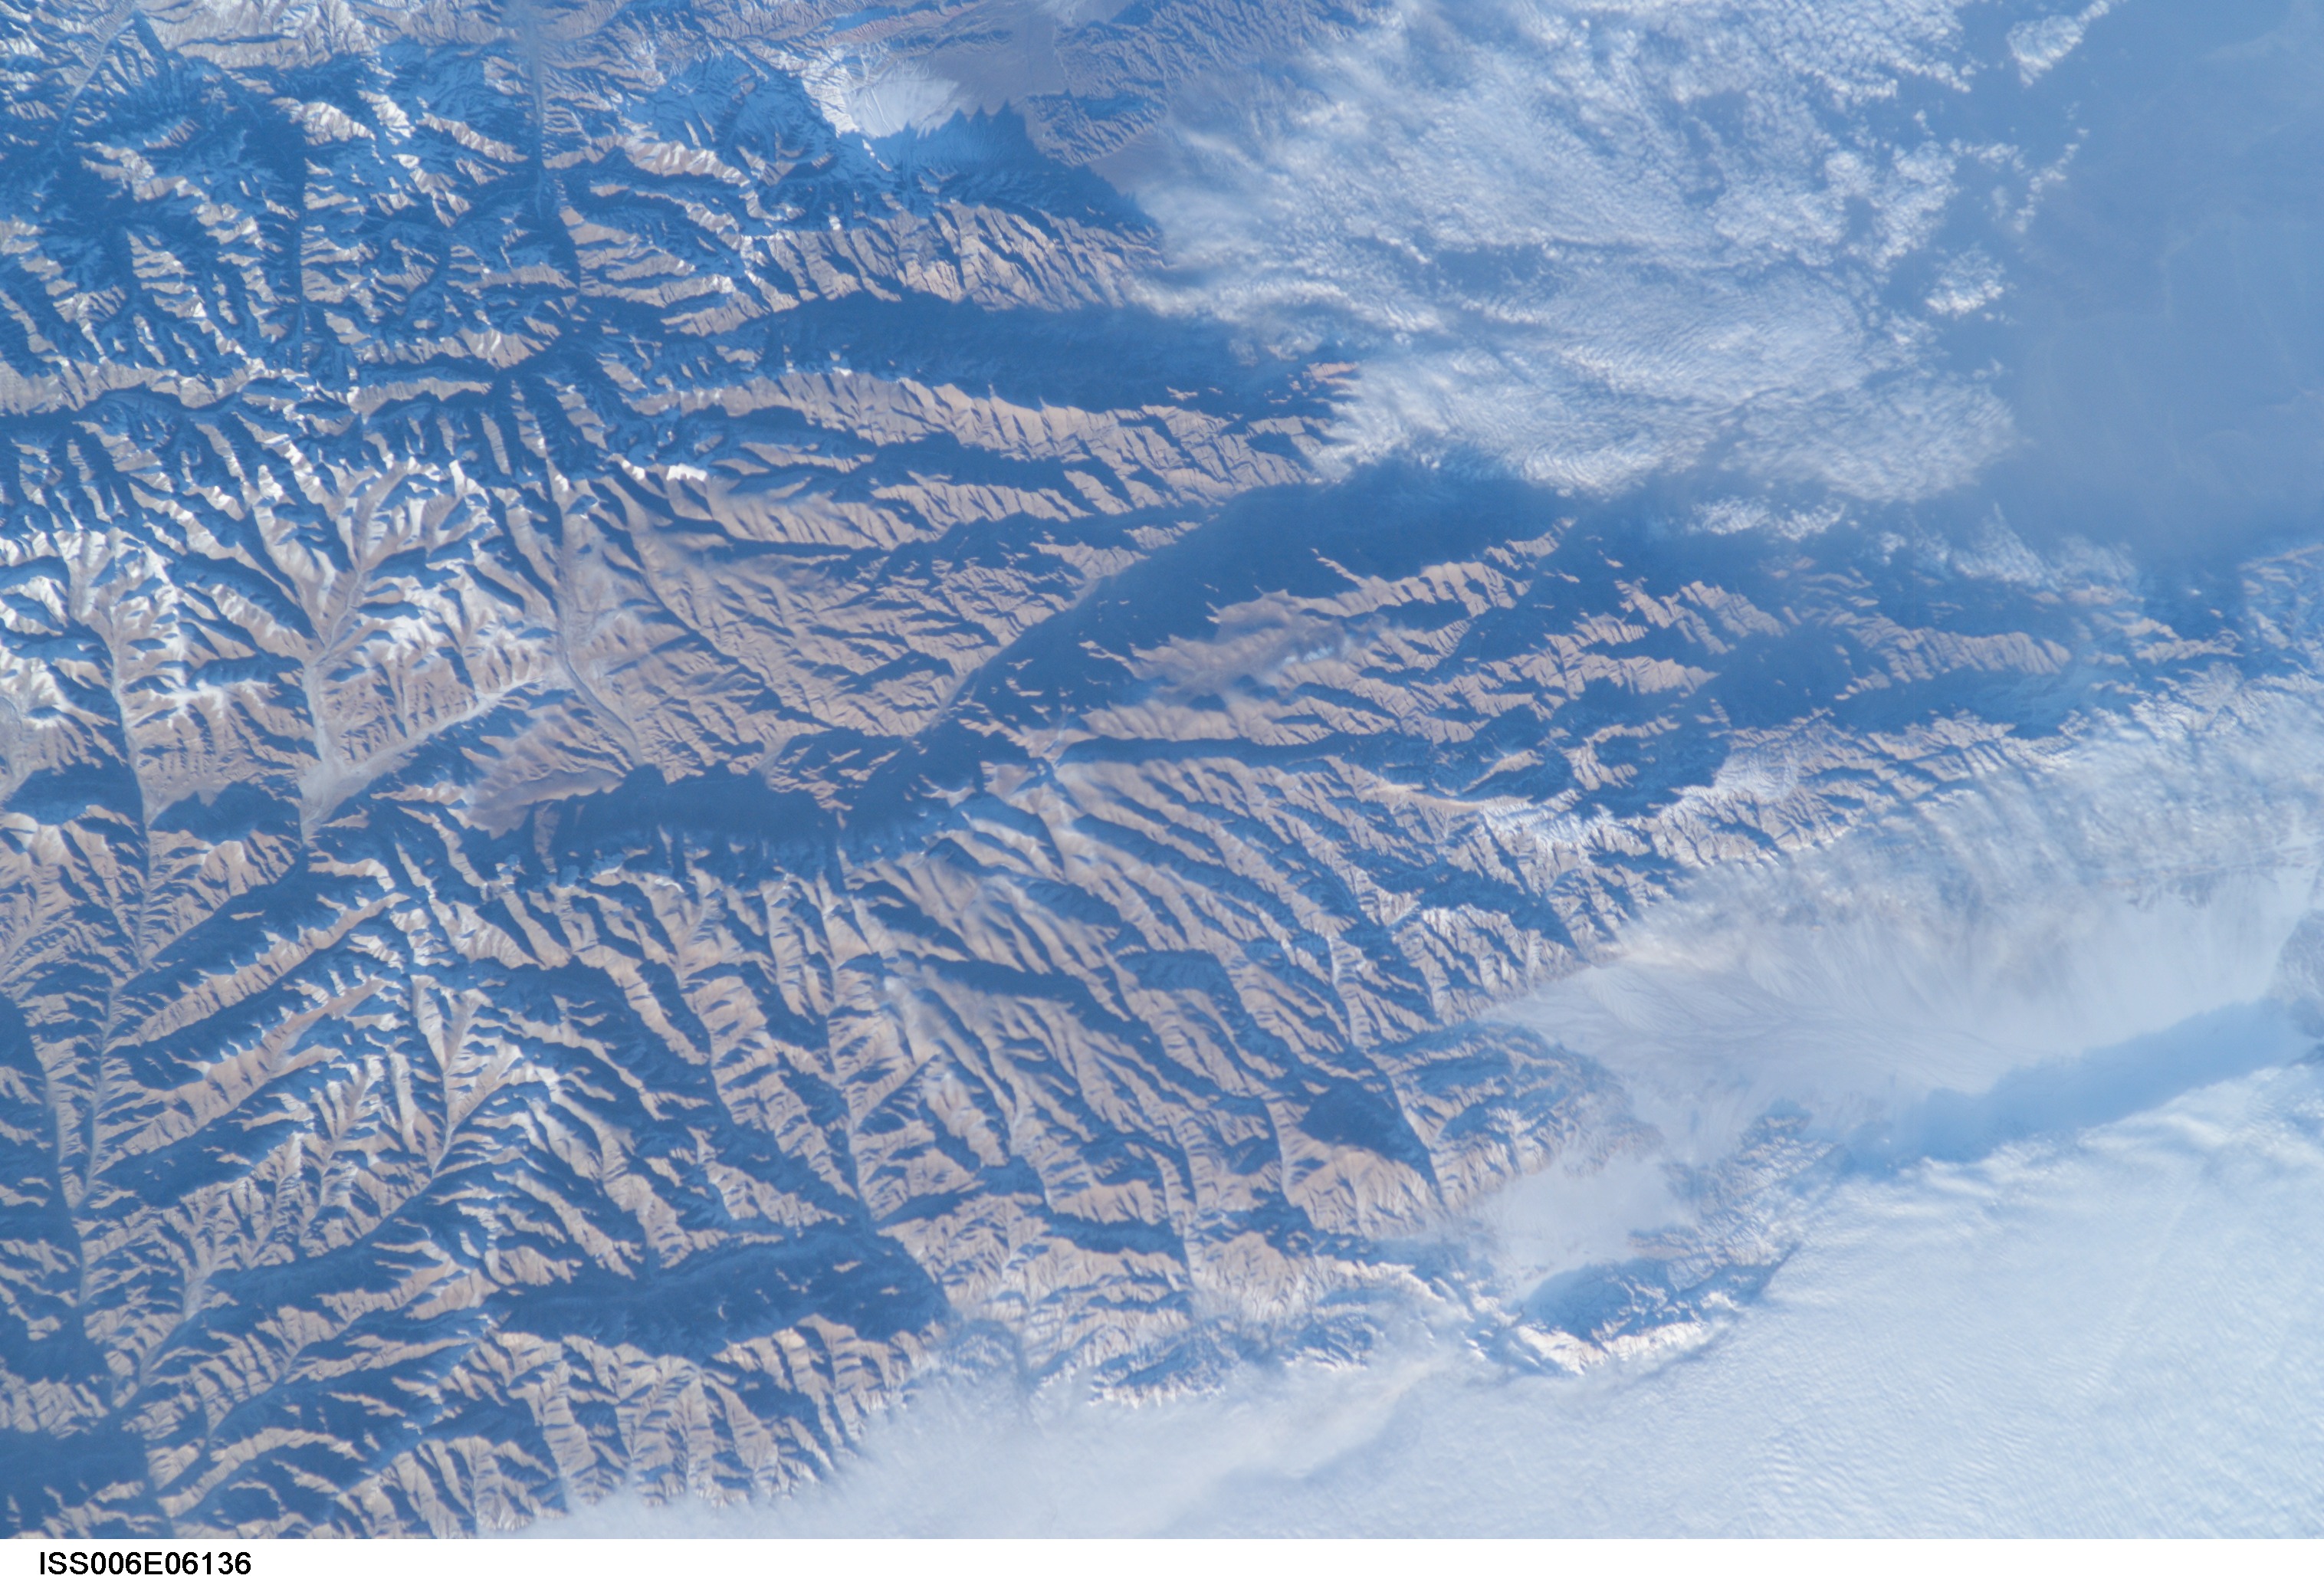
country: CHINA
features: TIEN MTS., SHENGLI DABAN PASS
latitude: 43.0
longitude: 87.0
